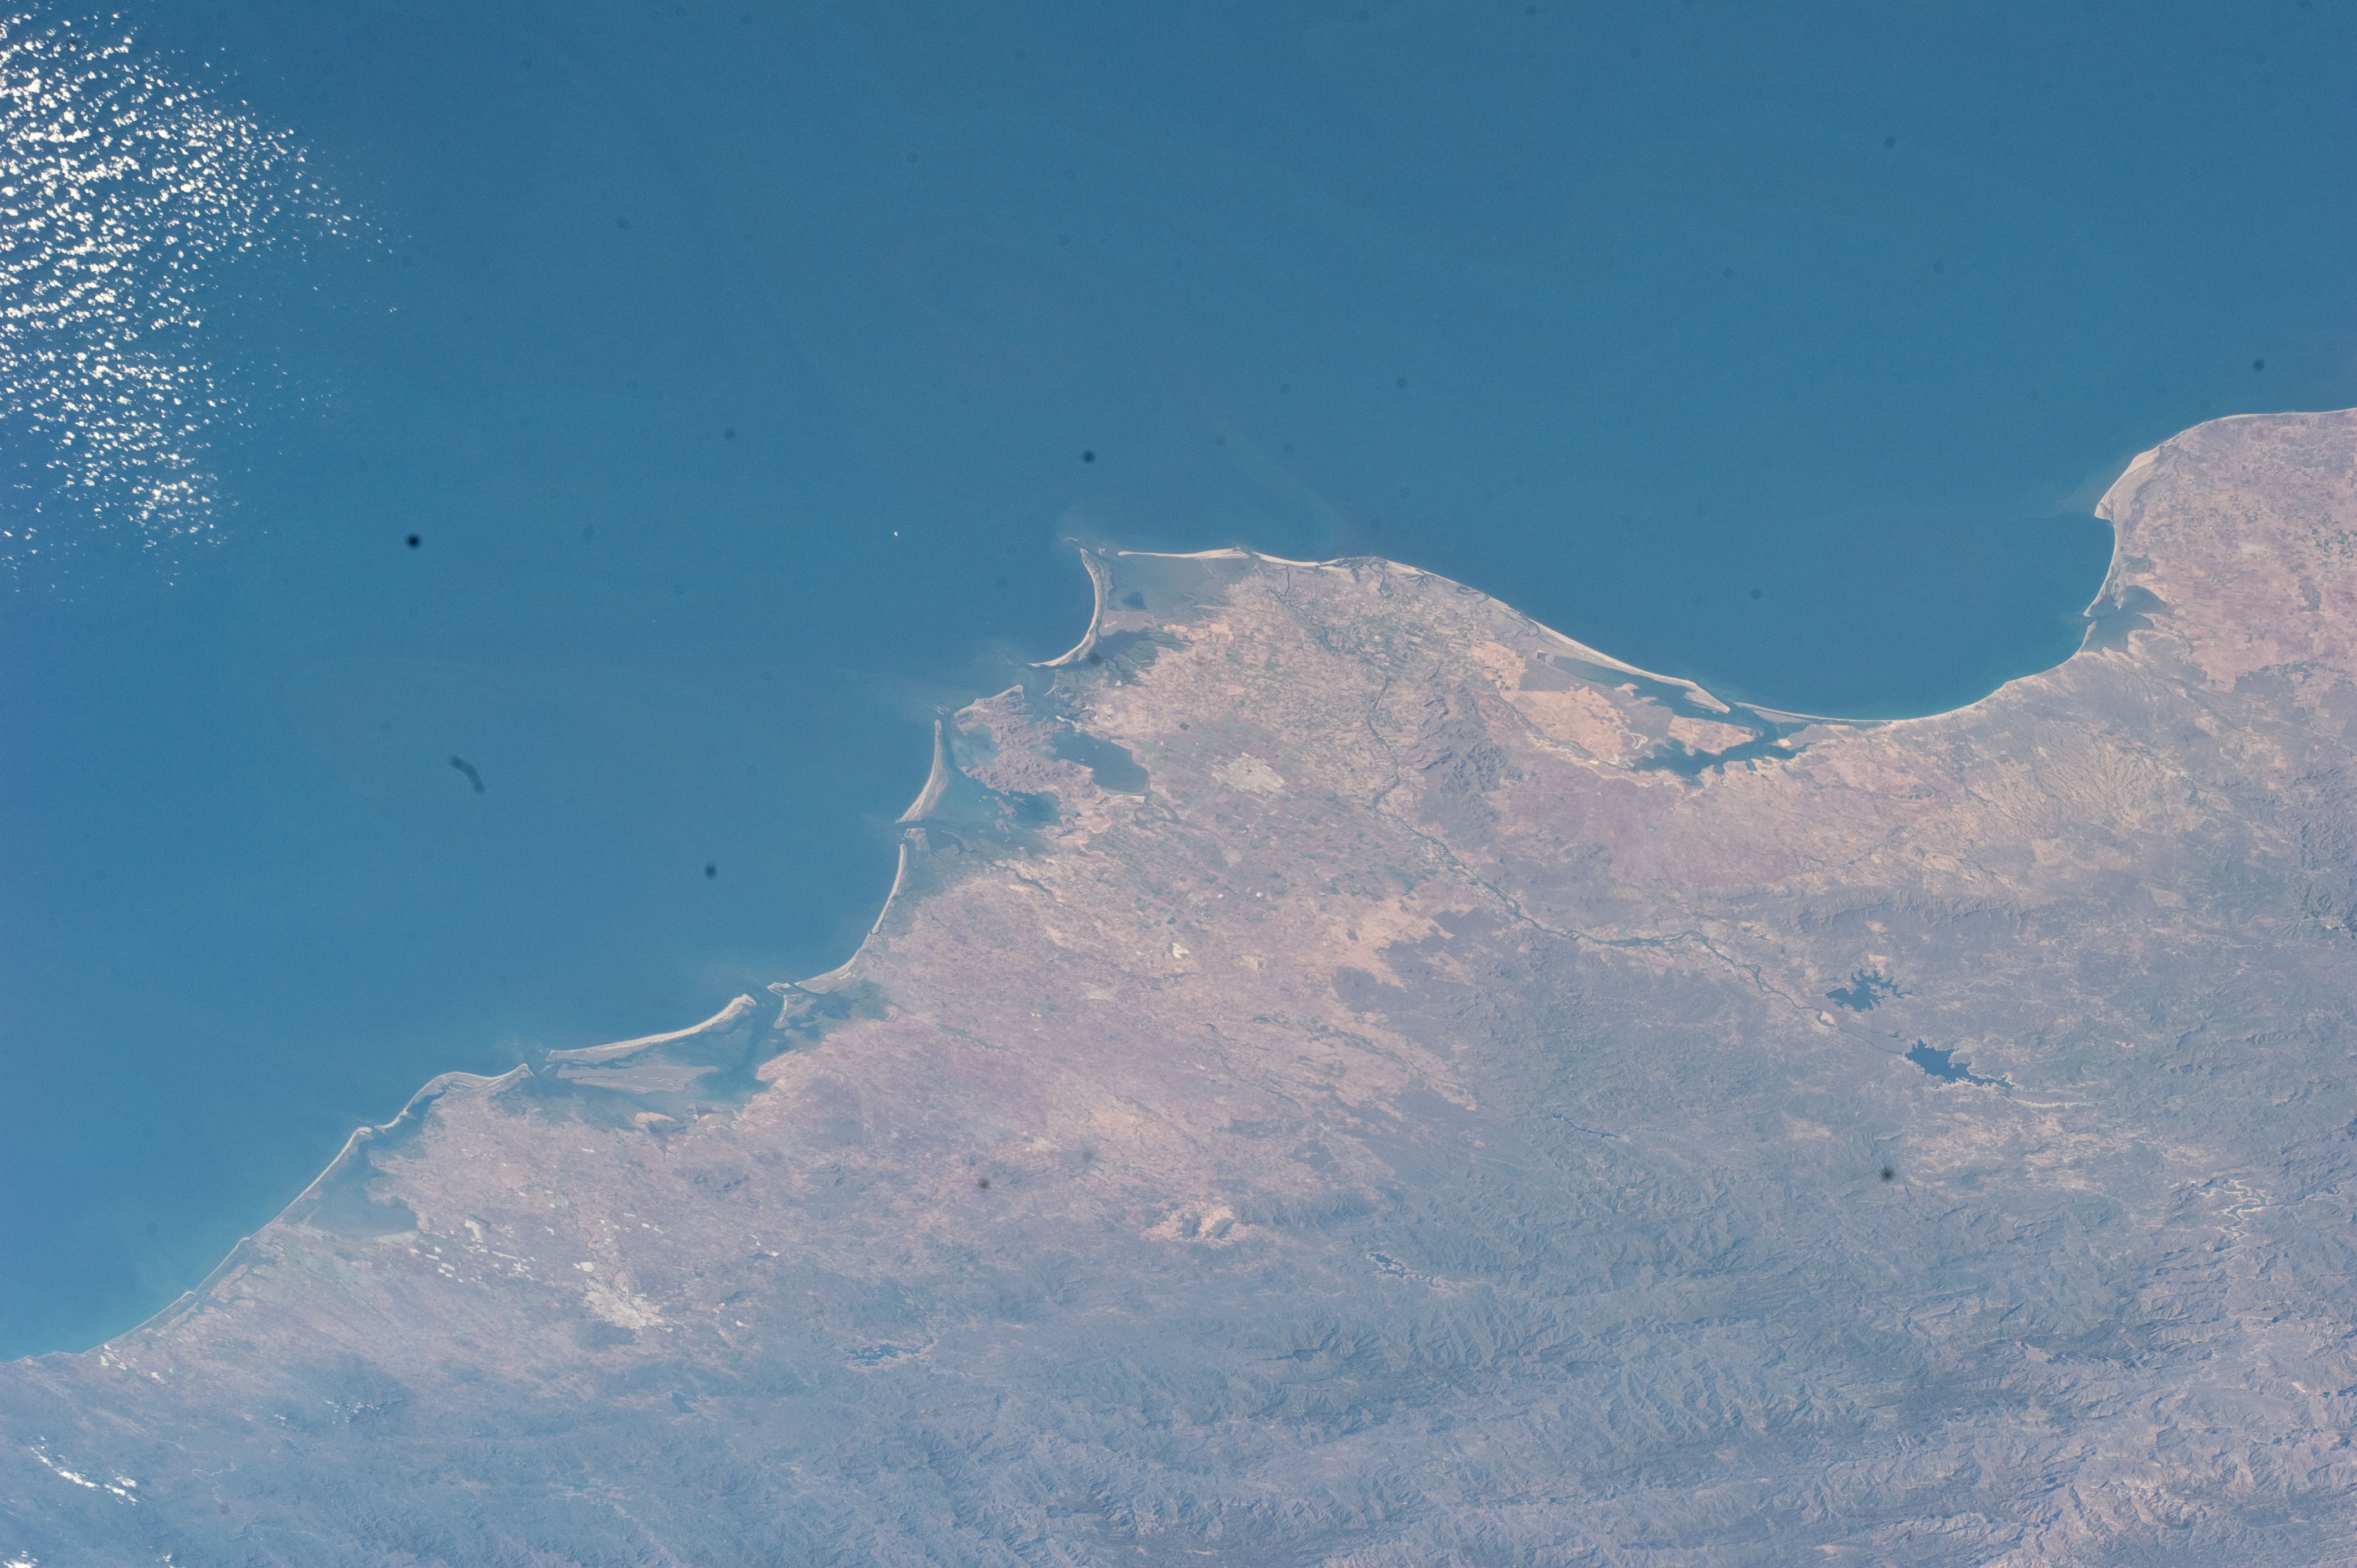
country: MEXICO
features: G. OF CALIFORNIA, LOS MOCHIS, OHUIRA BAY, SIERRA MADRE OCCIDENTAL MTS.
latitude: 25.5
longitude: -109.0
